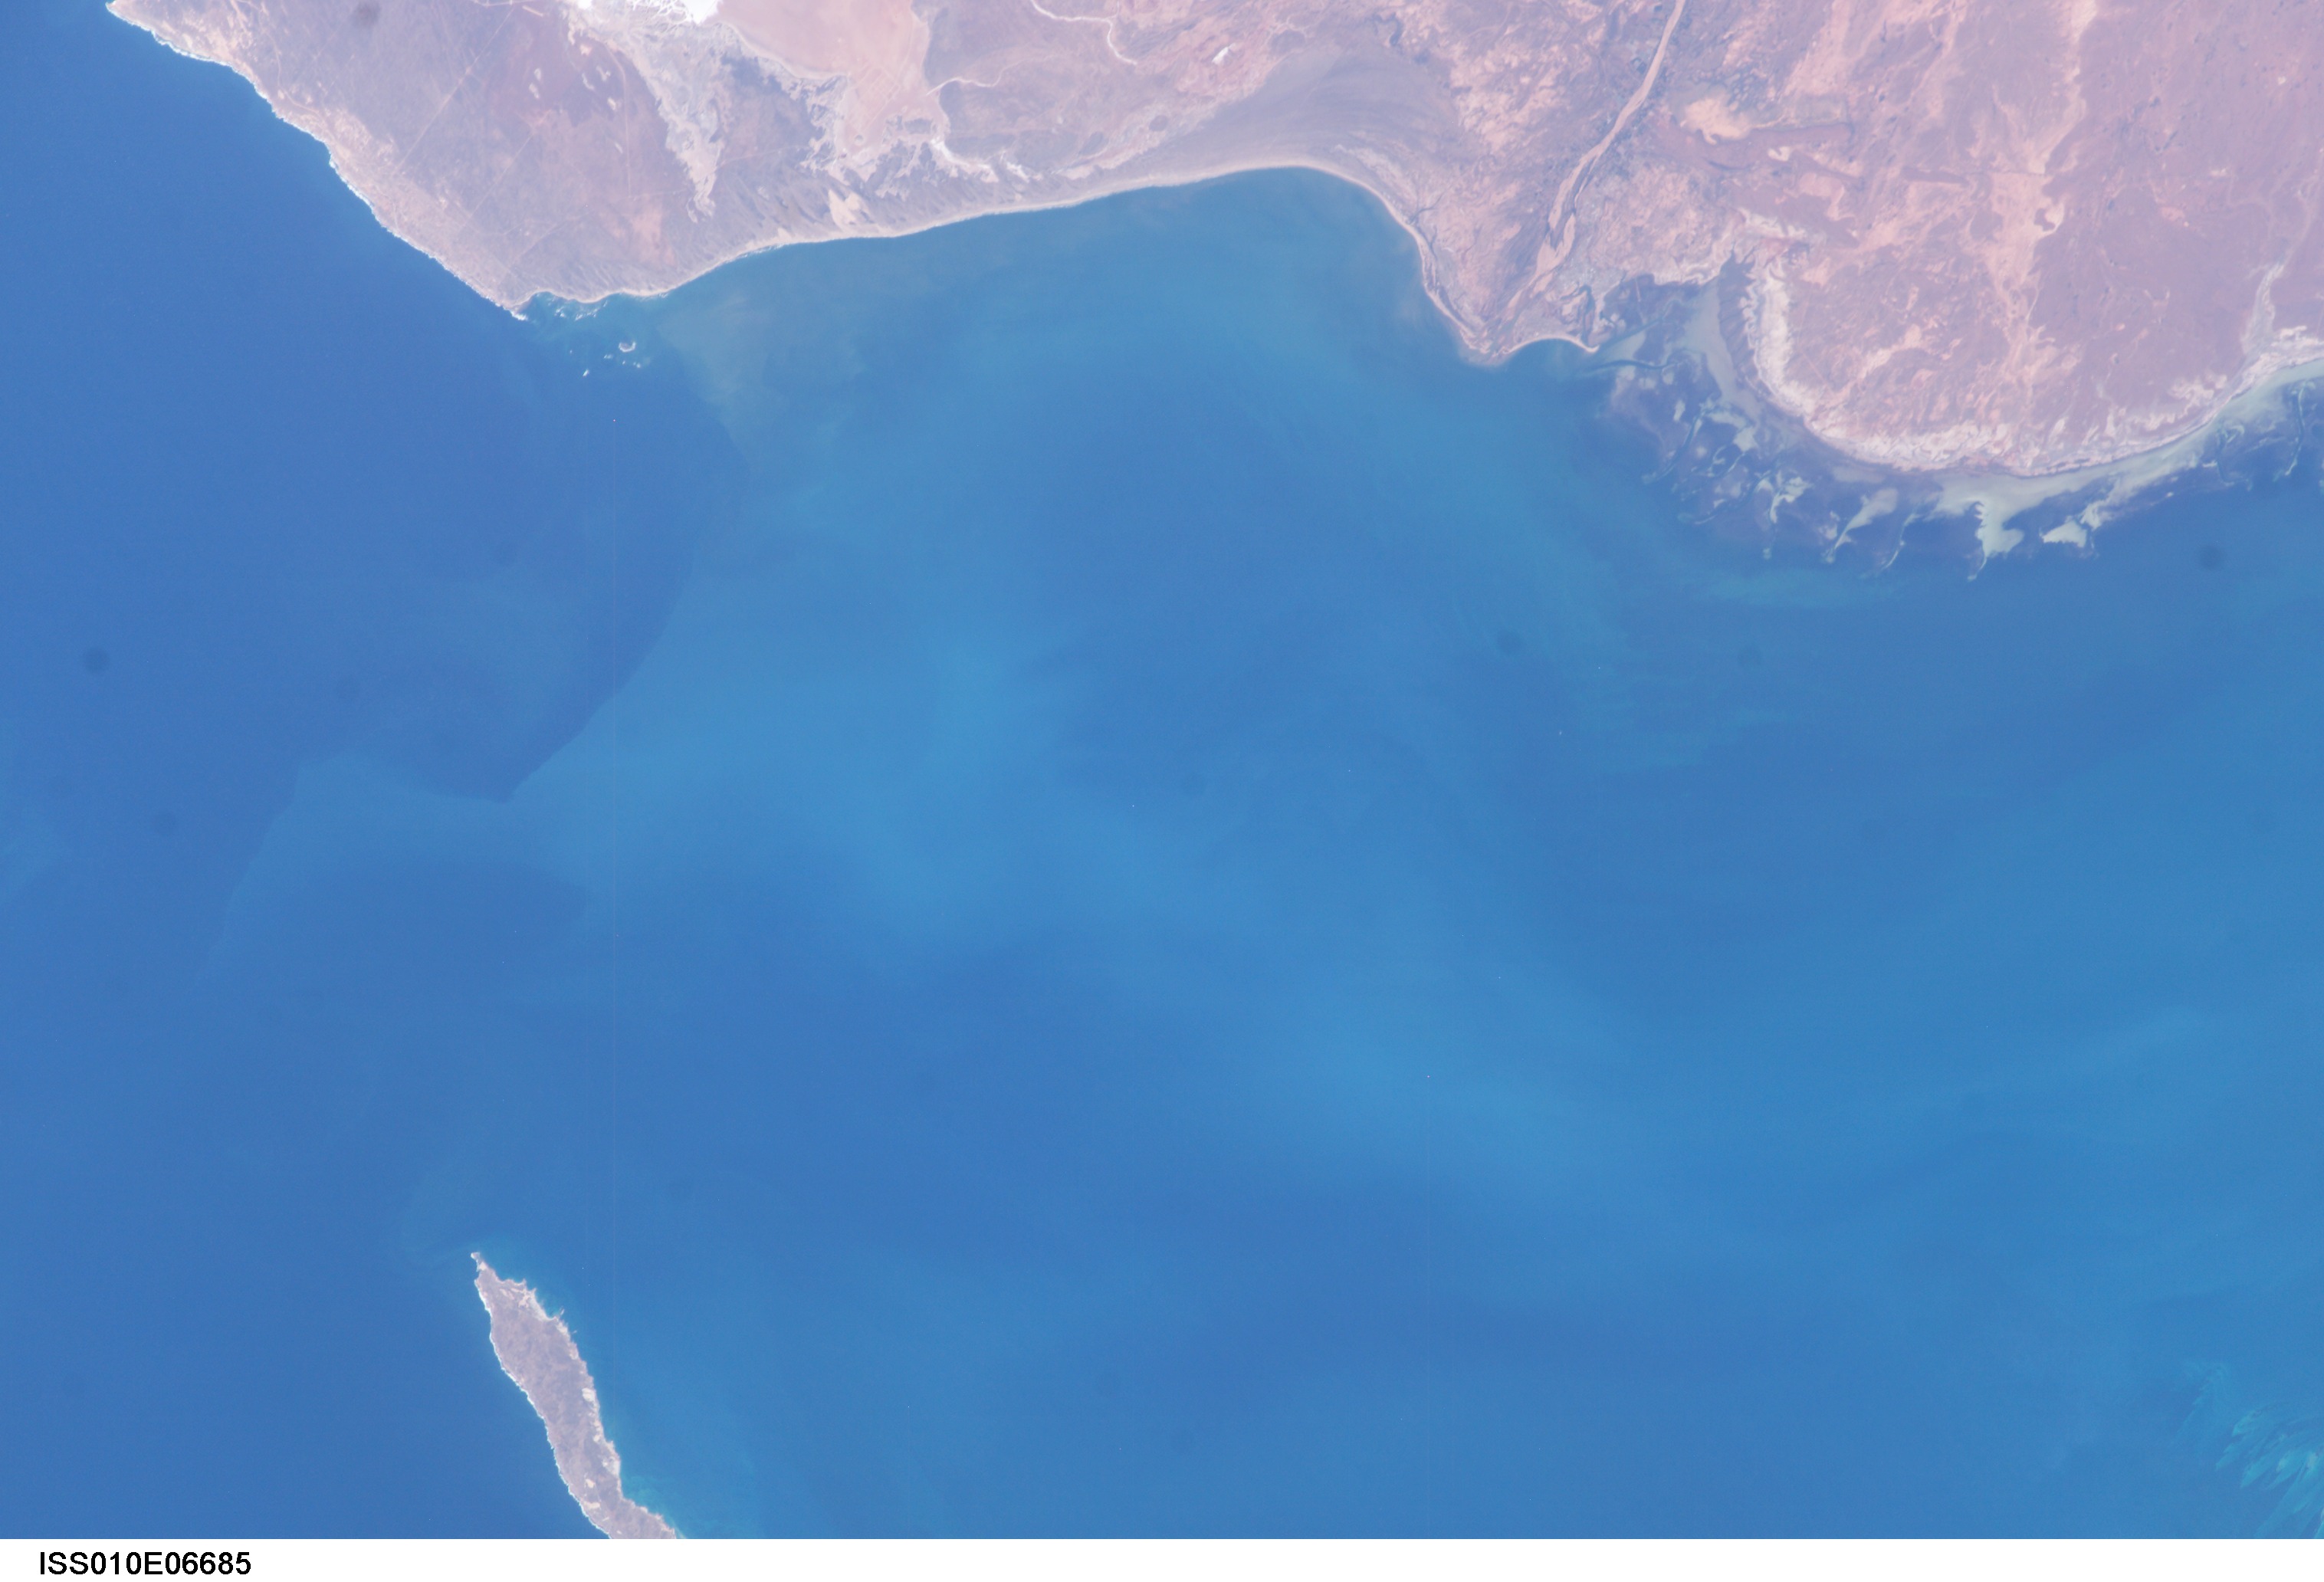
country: AUSTRALIA-WA
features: SHARK BAY, CARNARVON AREA
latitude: -25.0
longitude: 113.5
